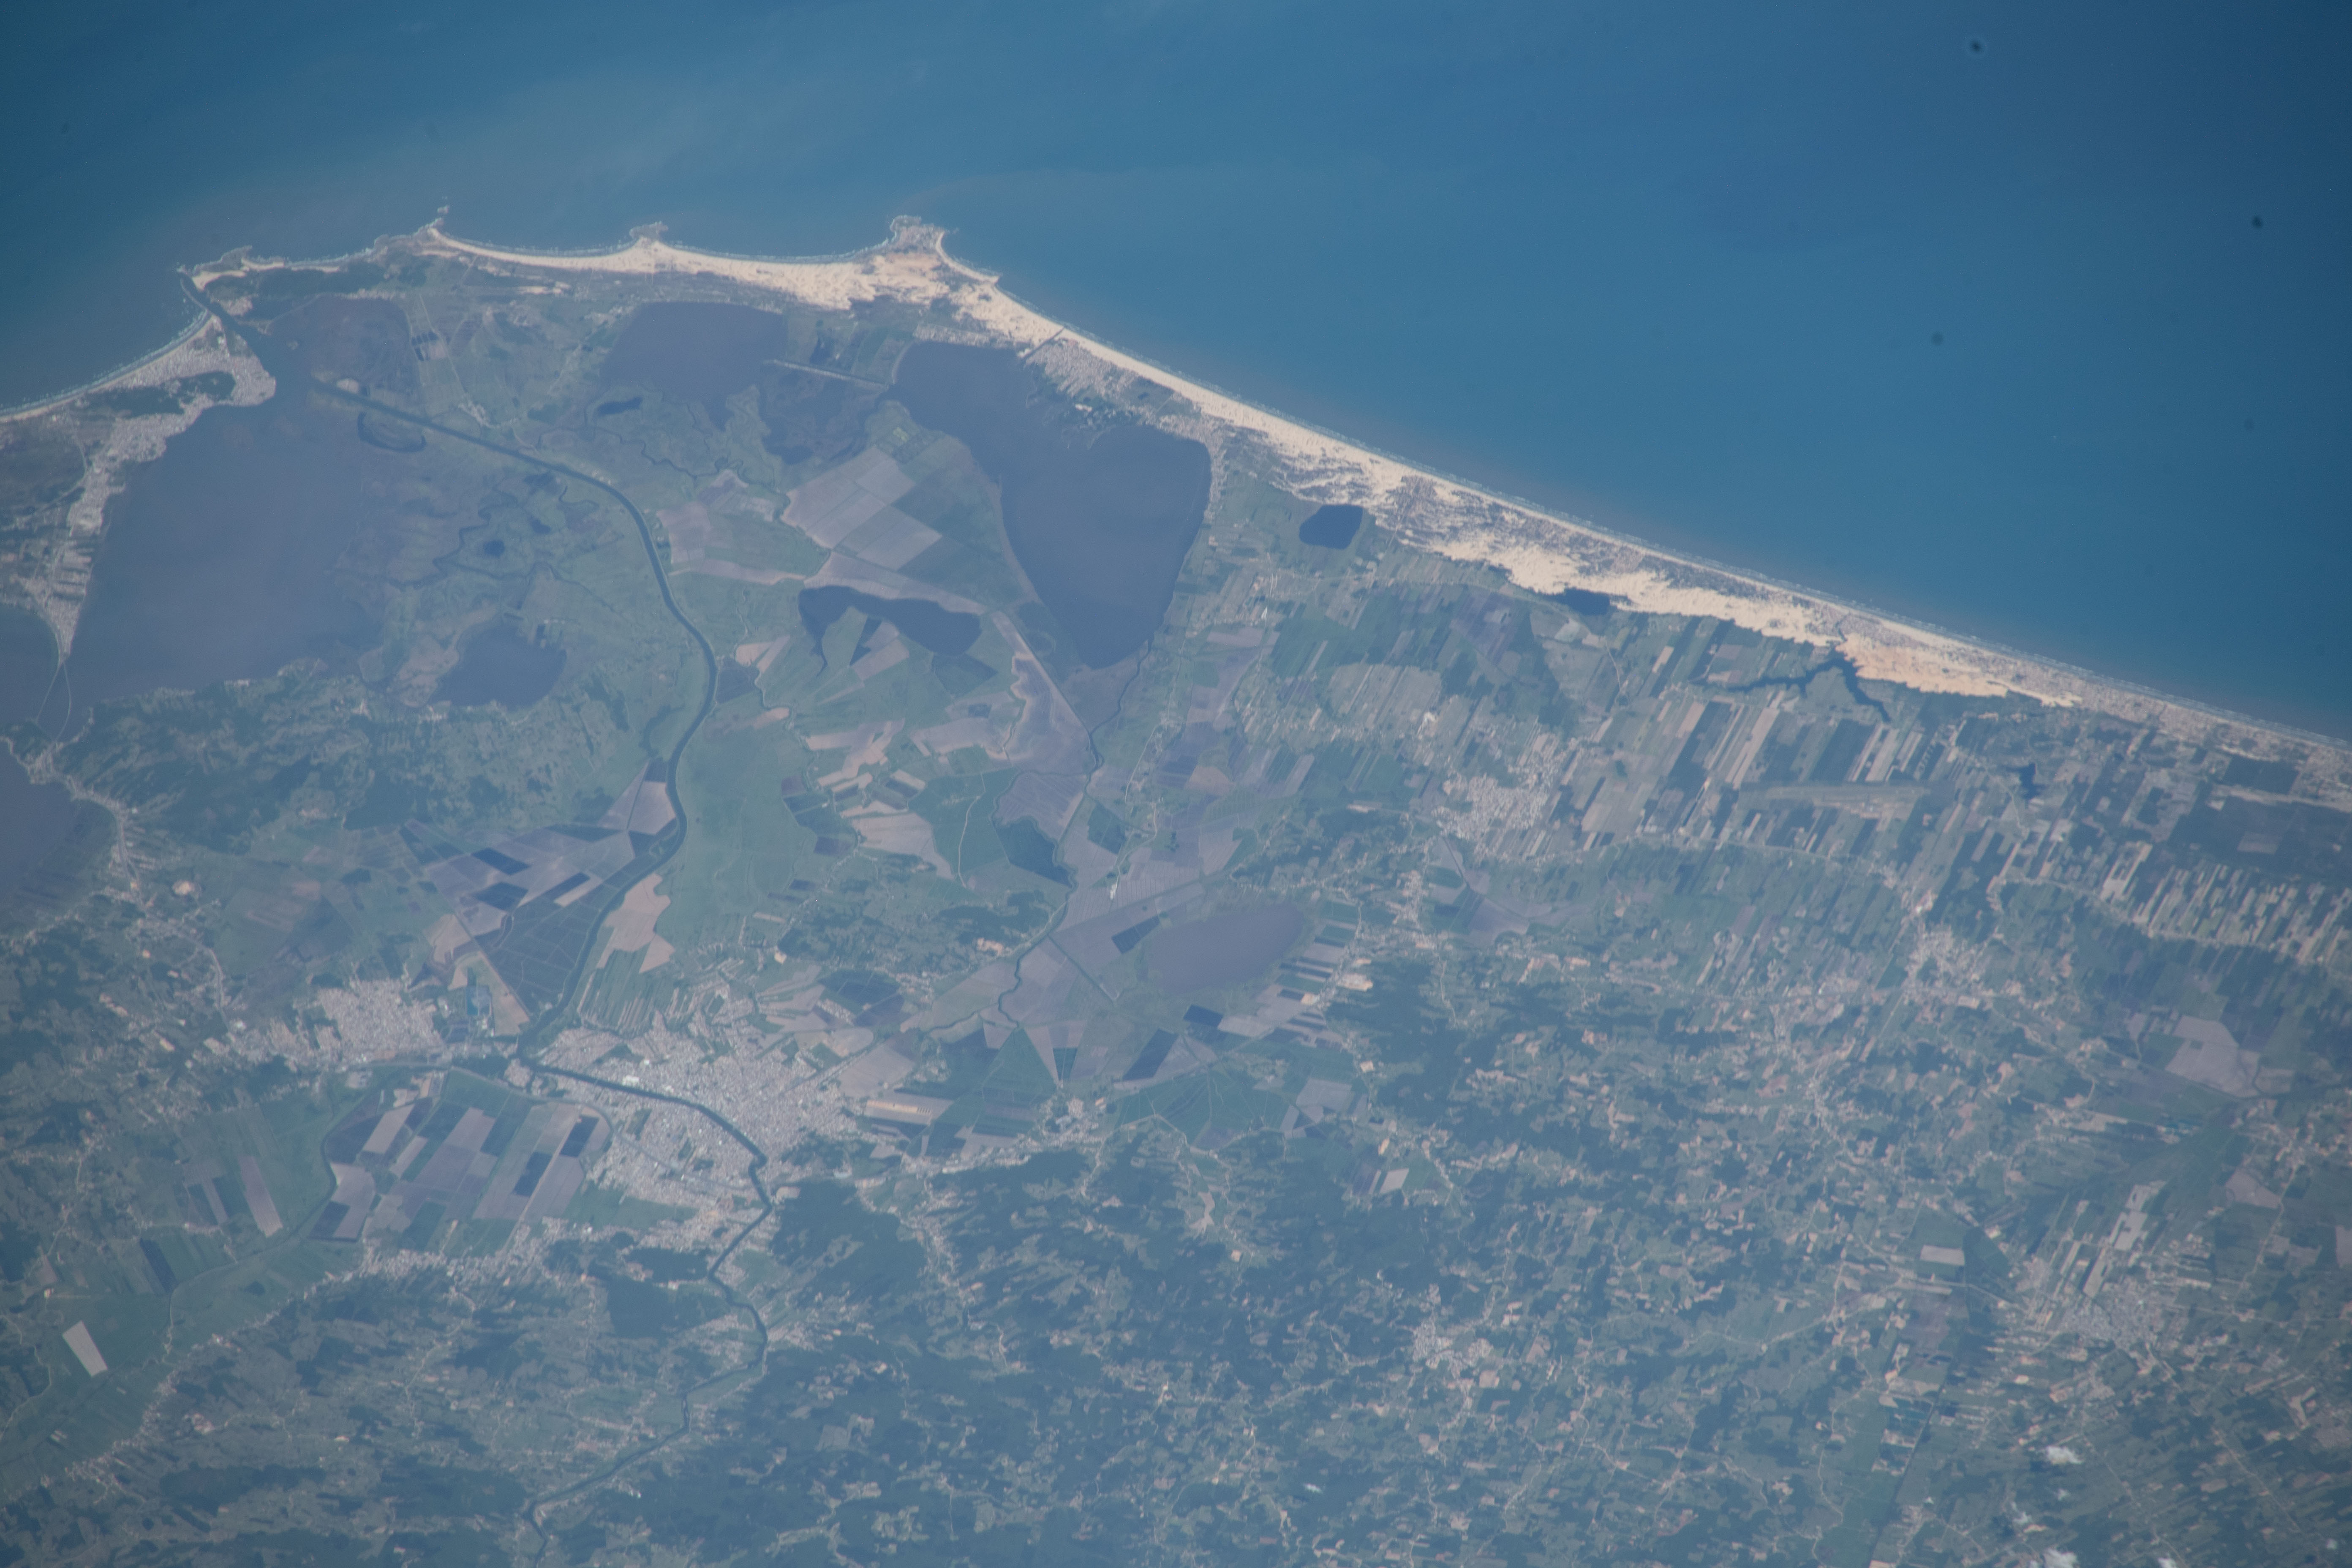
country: BRAZIL
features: LAGOA JAGUARUNA, LAGOA IMARUI
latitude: -28.6
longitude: -49.0
